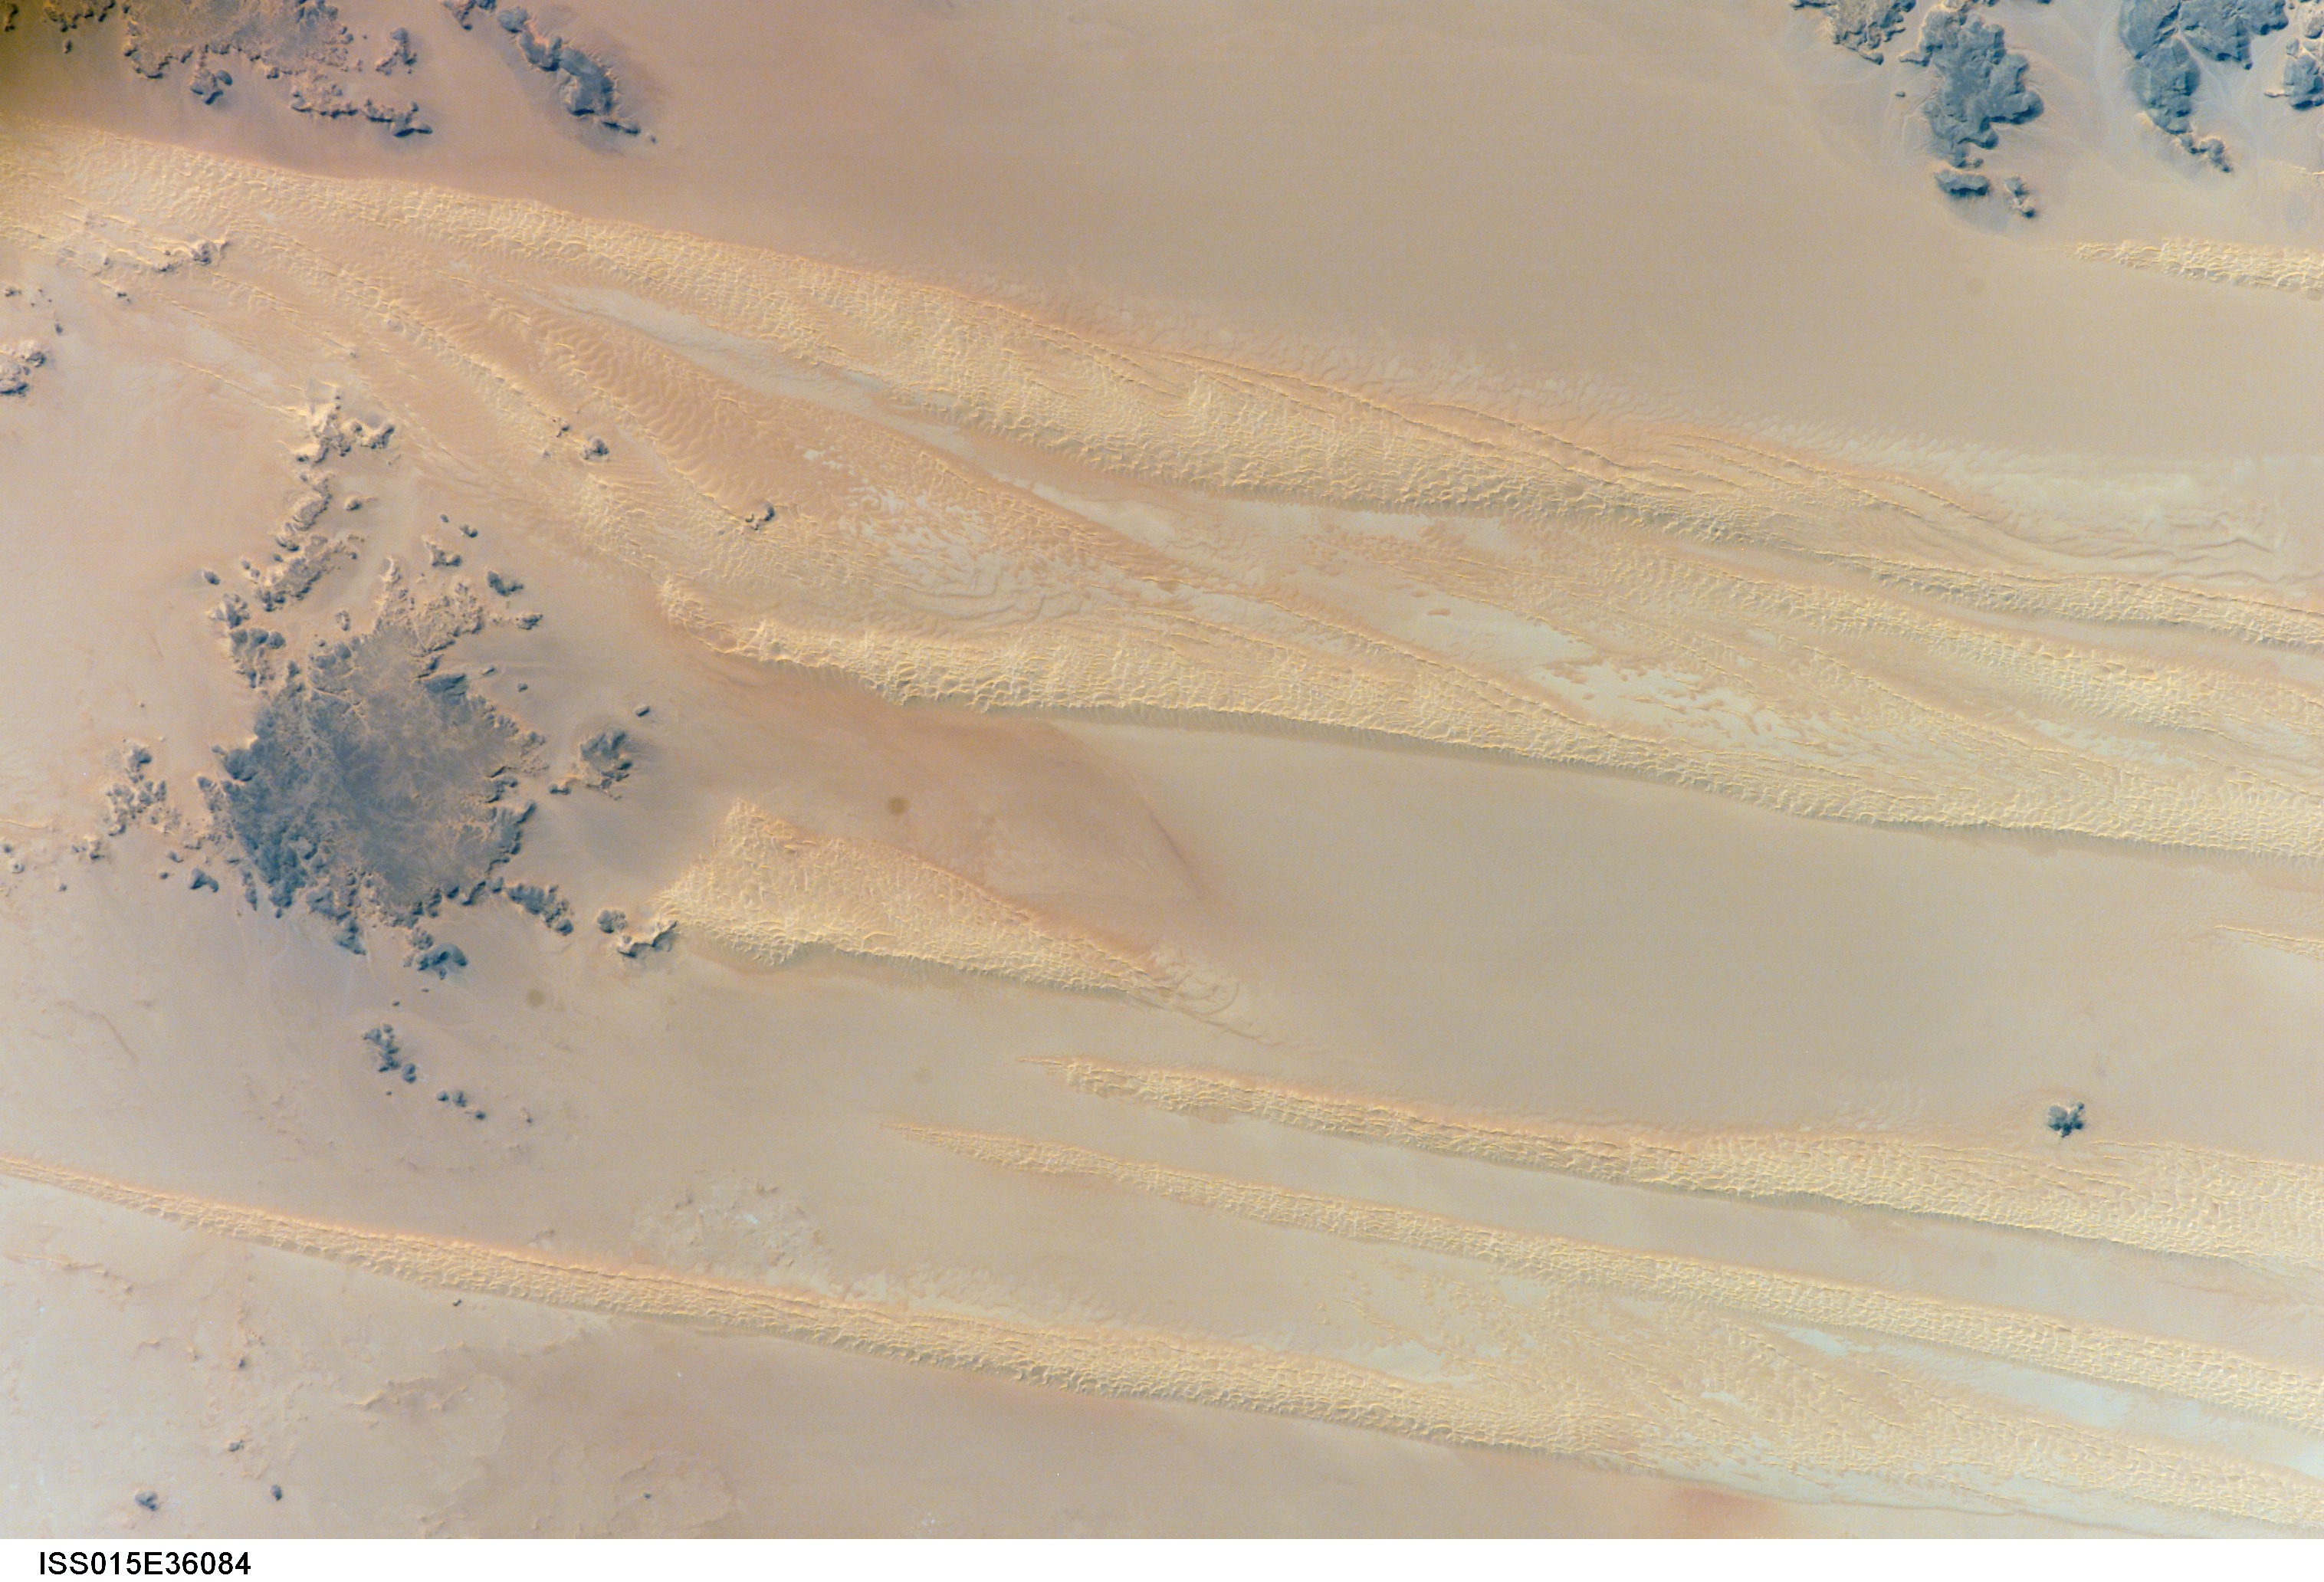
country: EGYPT
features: N. OF GILF KEBIR PLAT., DUNES
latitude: 24.2
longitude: 26.0
